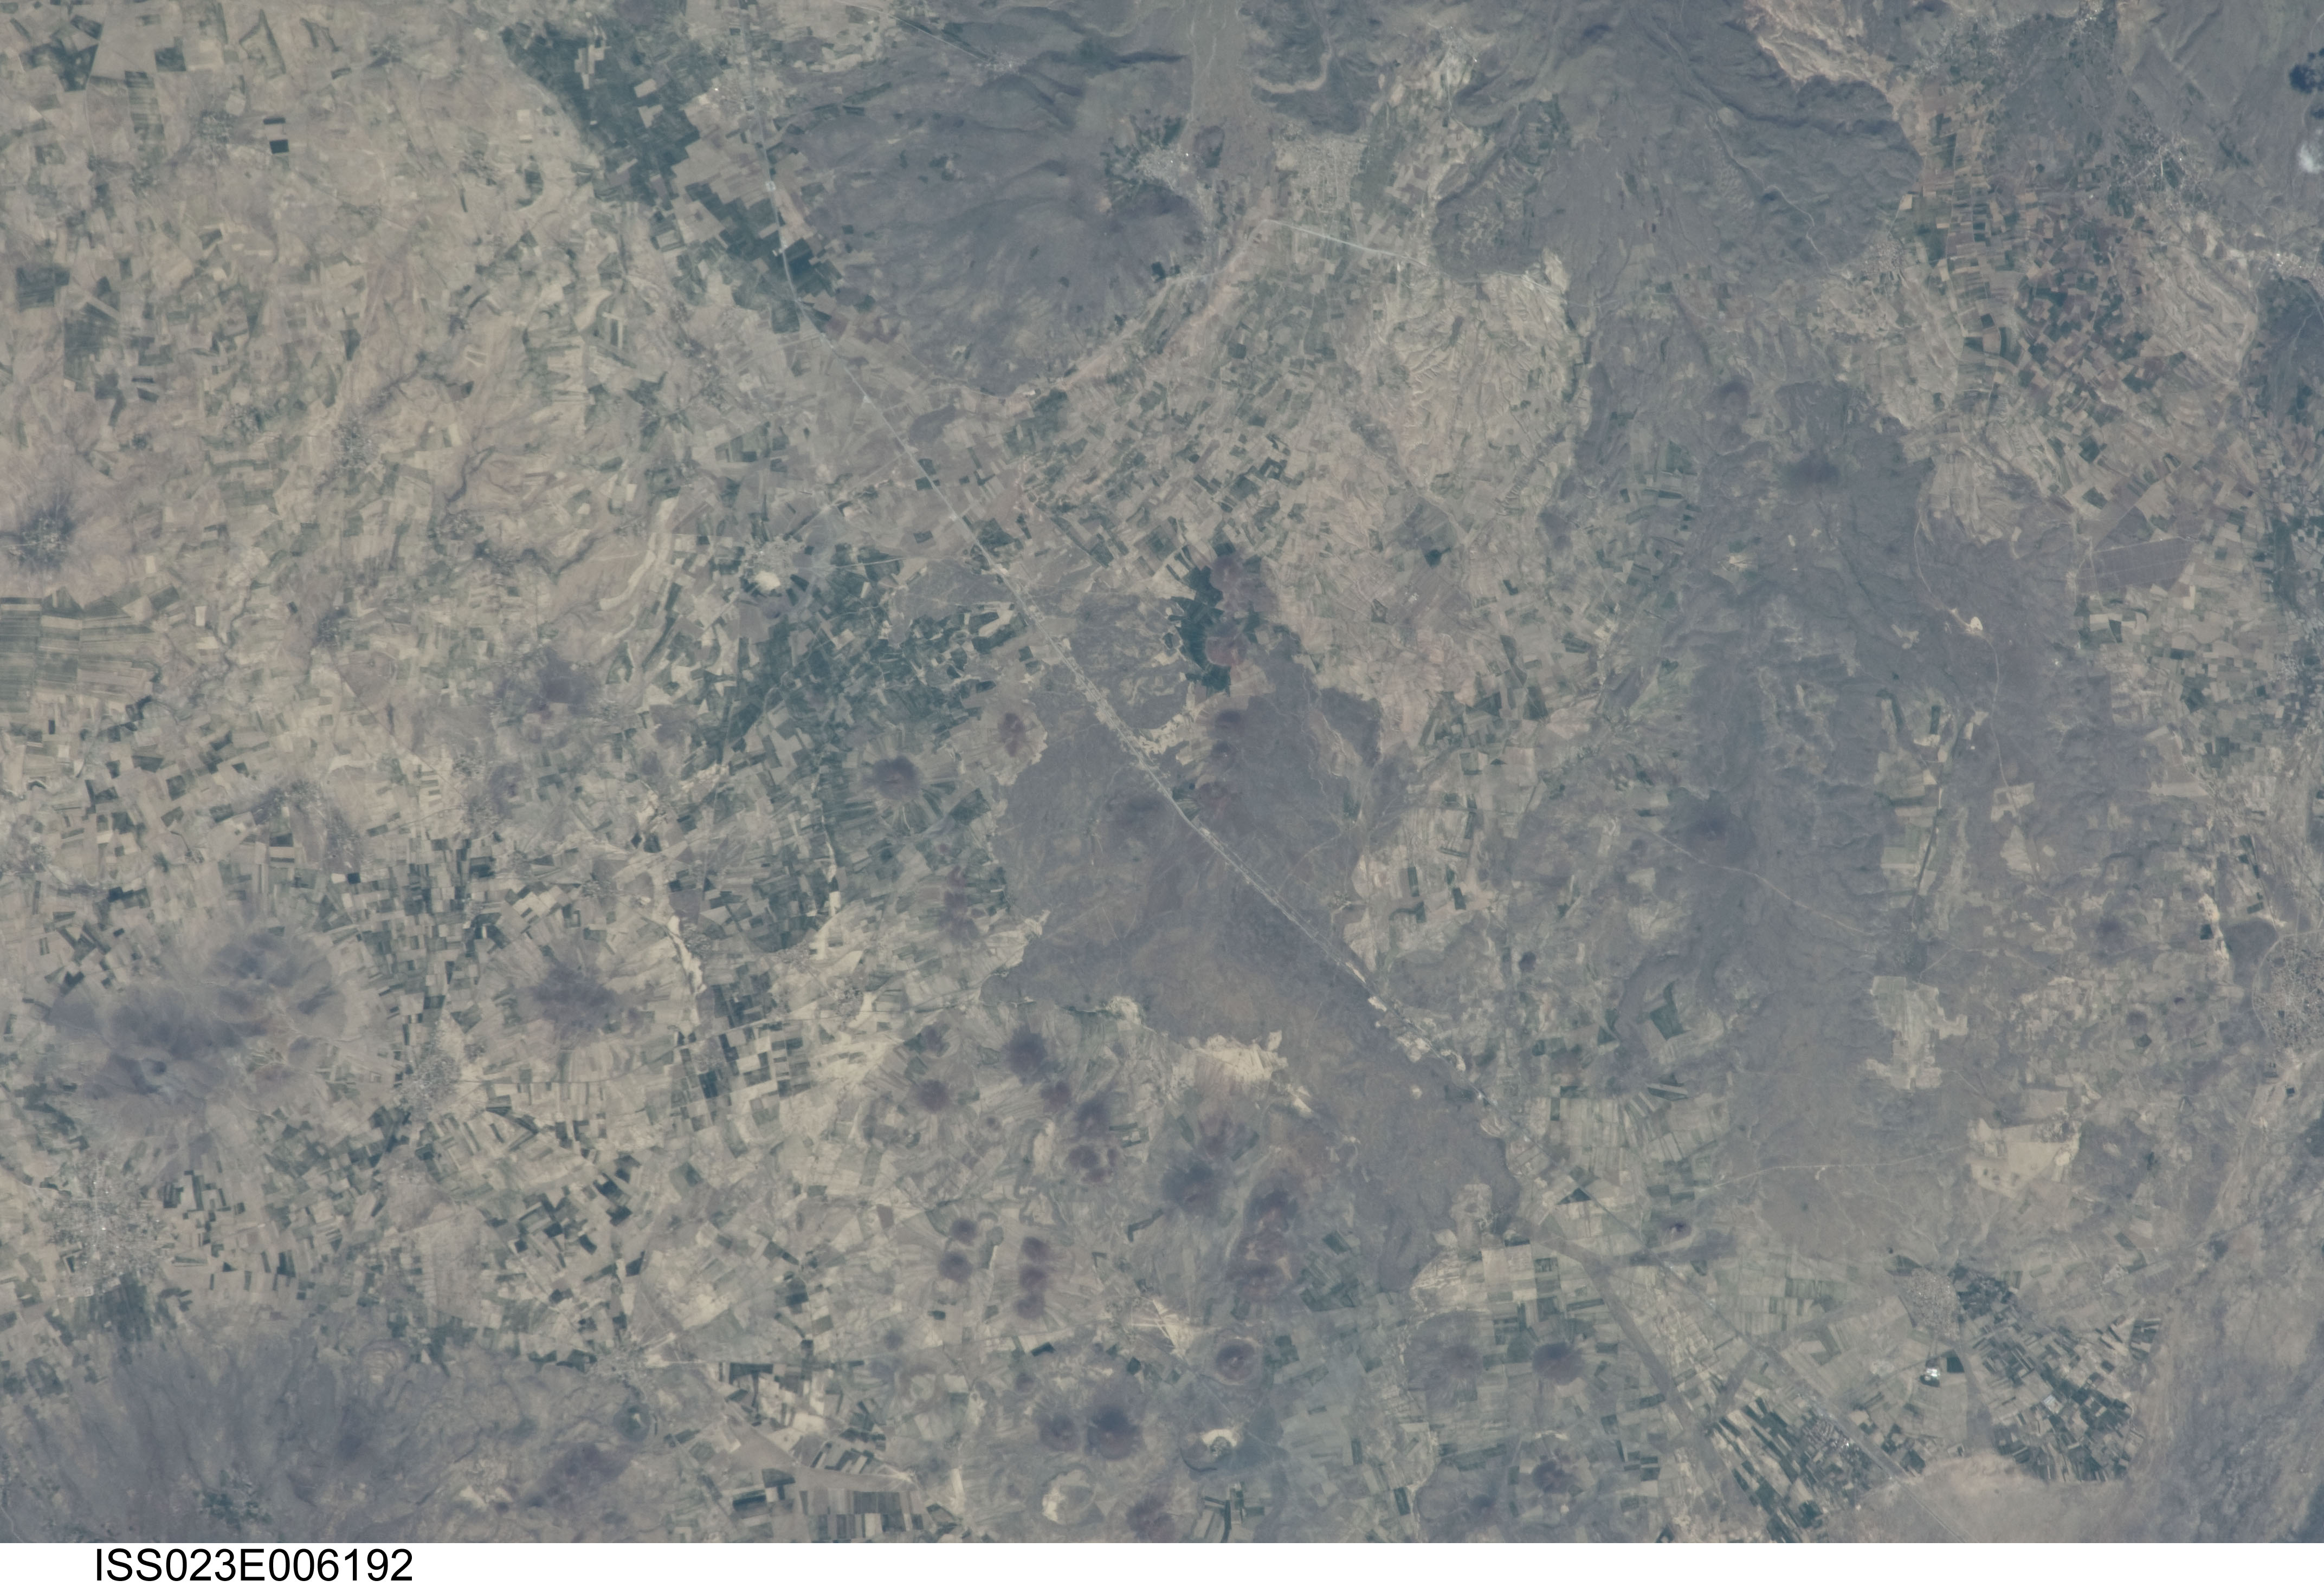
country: TURKEY
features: AREA SOUTH OF HASAM MTS., AGR., ROADS
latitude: 38.0
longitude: 34.1
